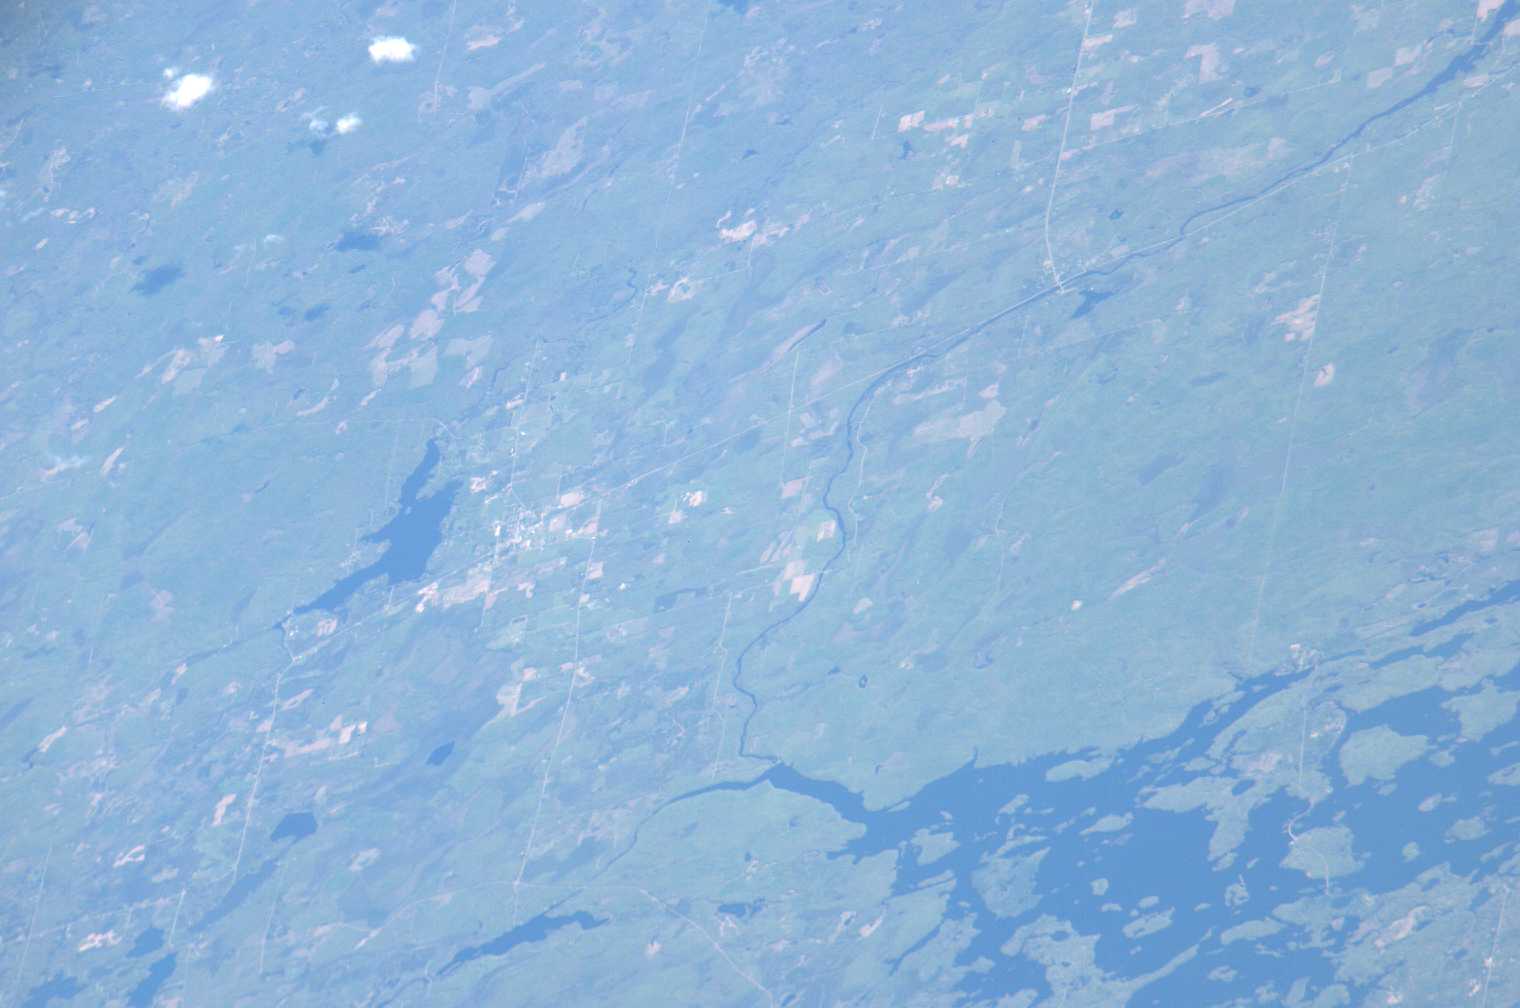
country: USA-WISCONSIN
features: CHIPPEWA RIVER, WINTER, CHIPPEWA LAKE
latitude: 45.8
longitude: -91.1
